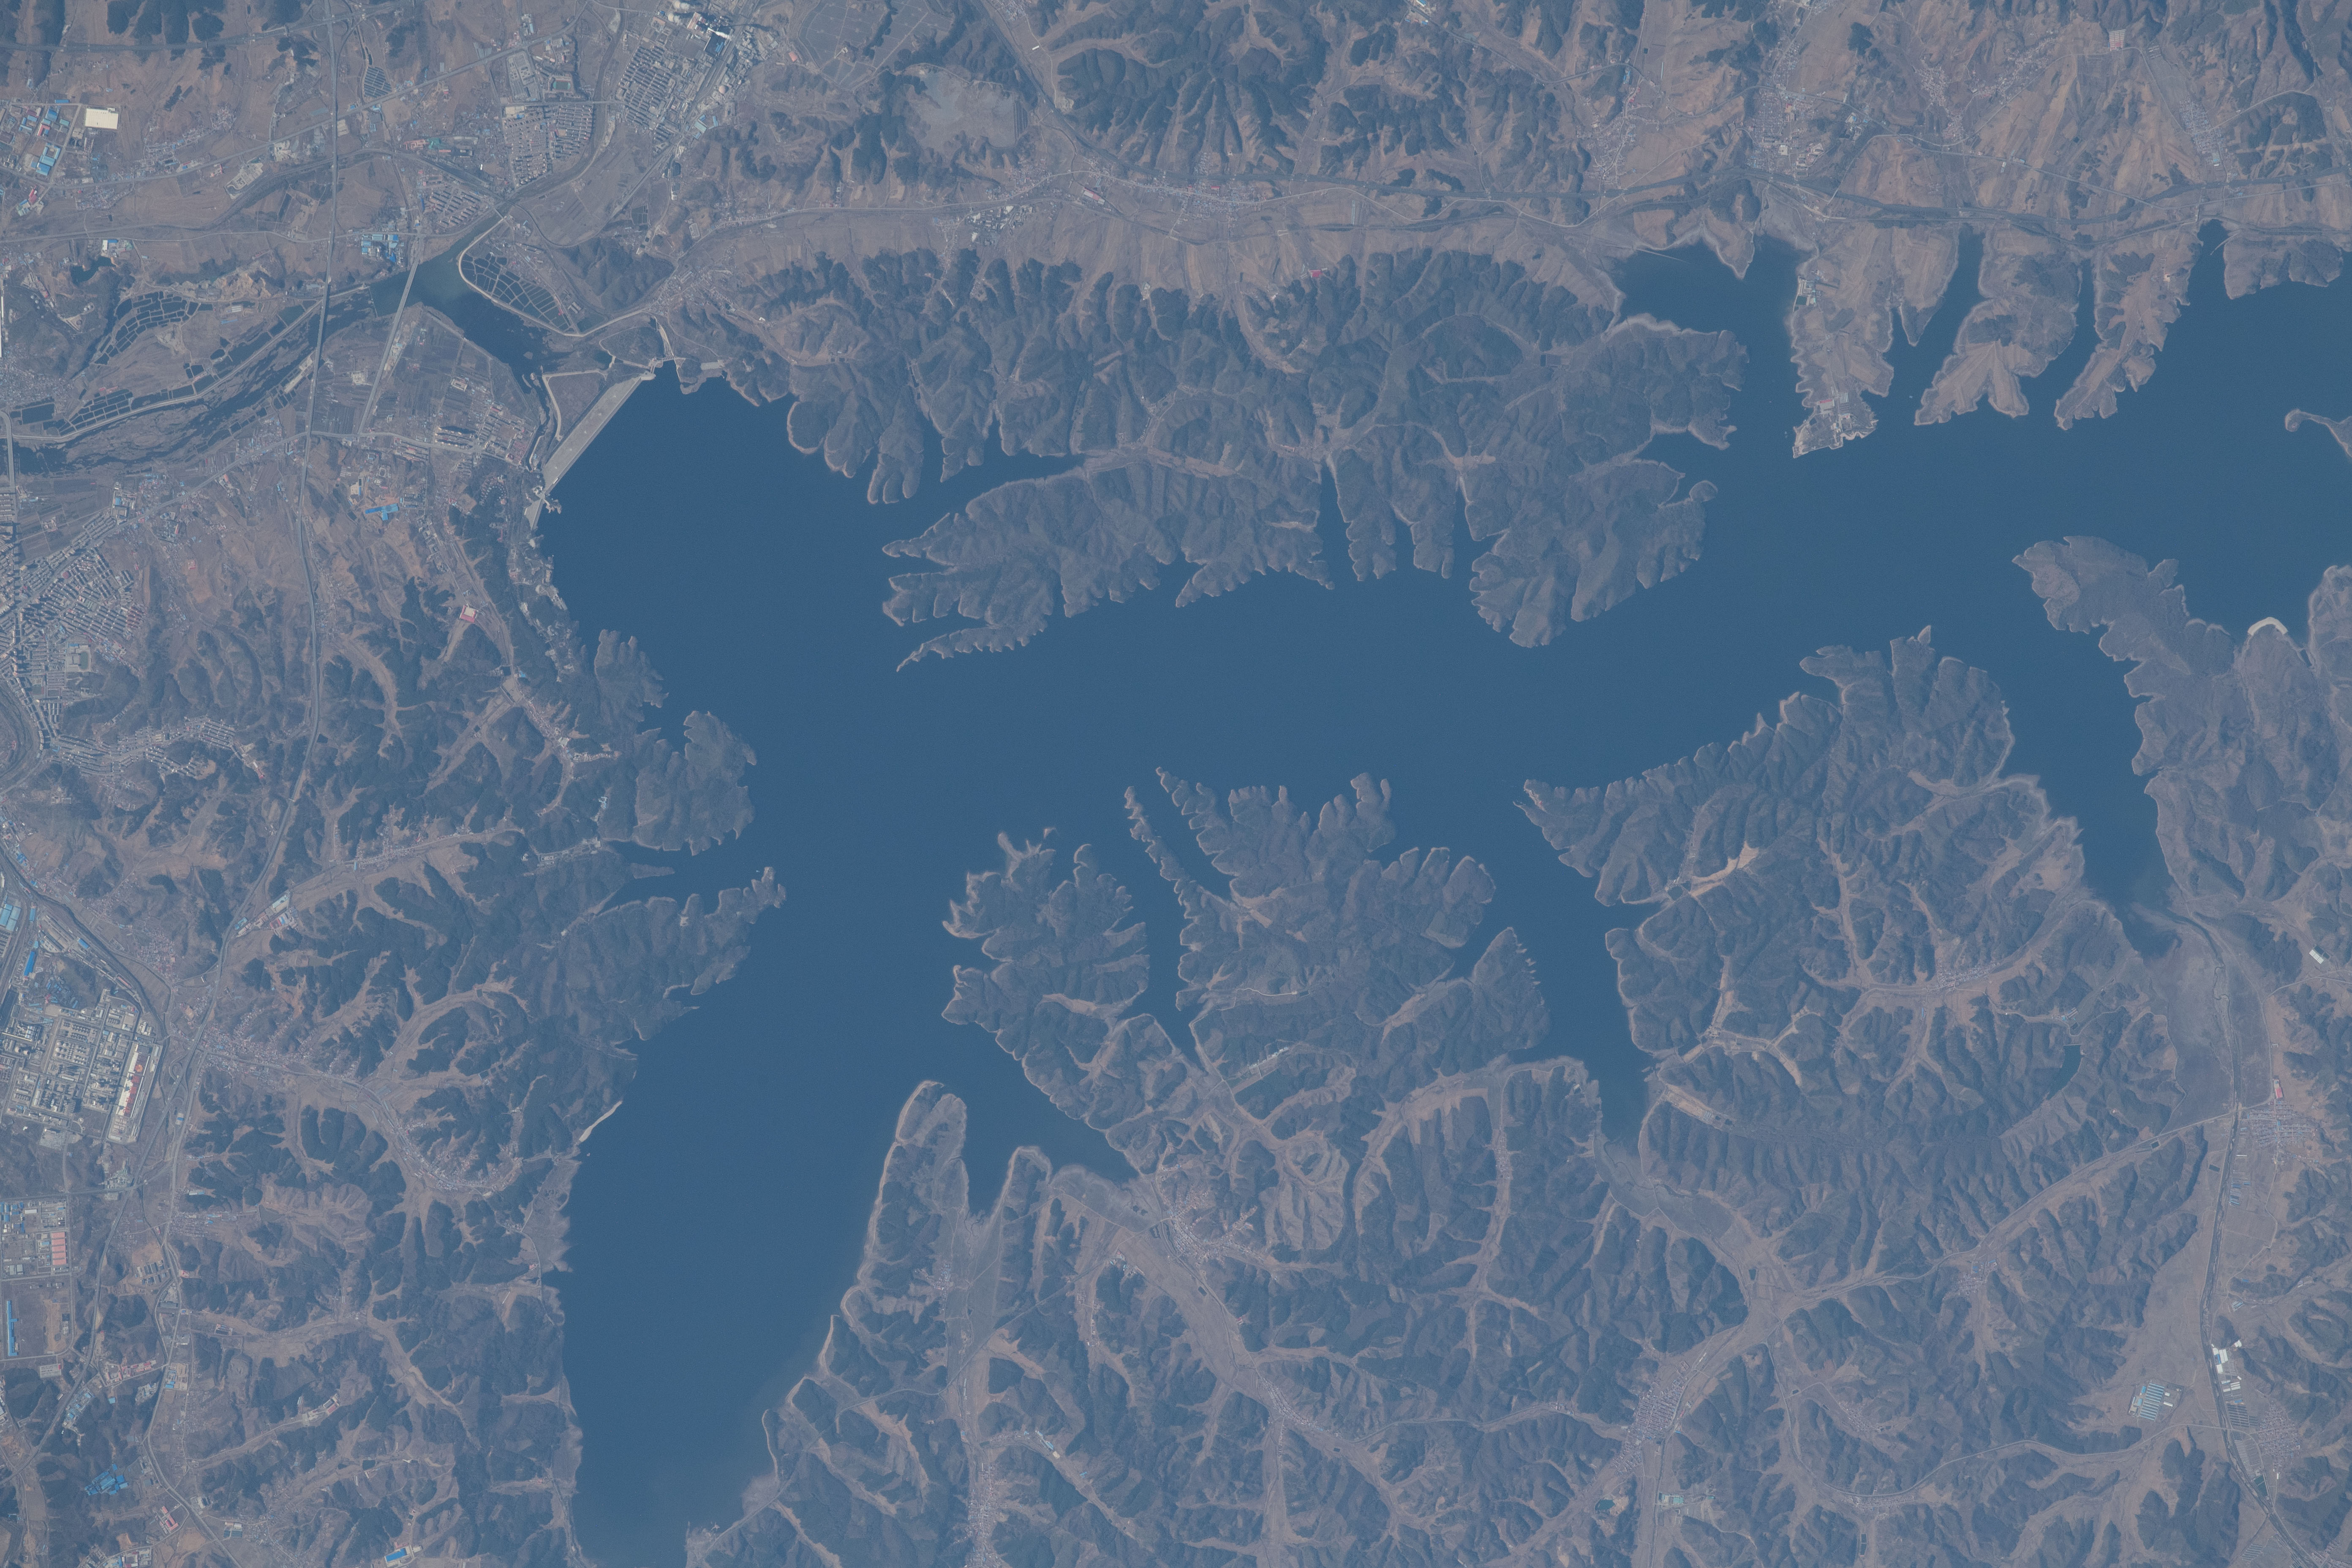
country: CHINA
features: DAHUOFANG RESERVOIR, SHENYANG
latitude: 41.9
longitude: 124.2
